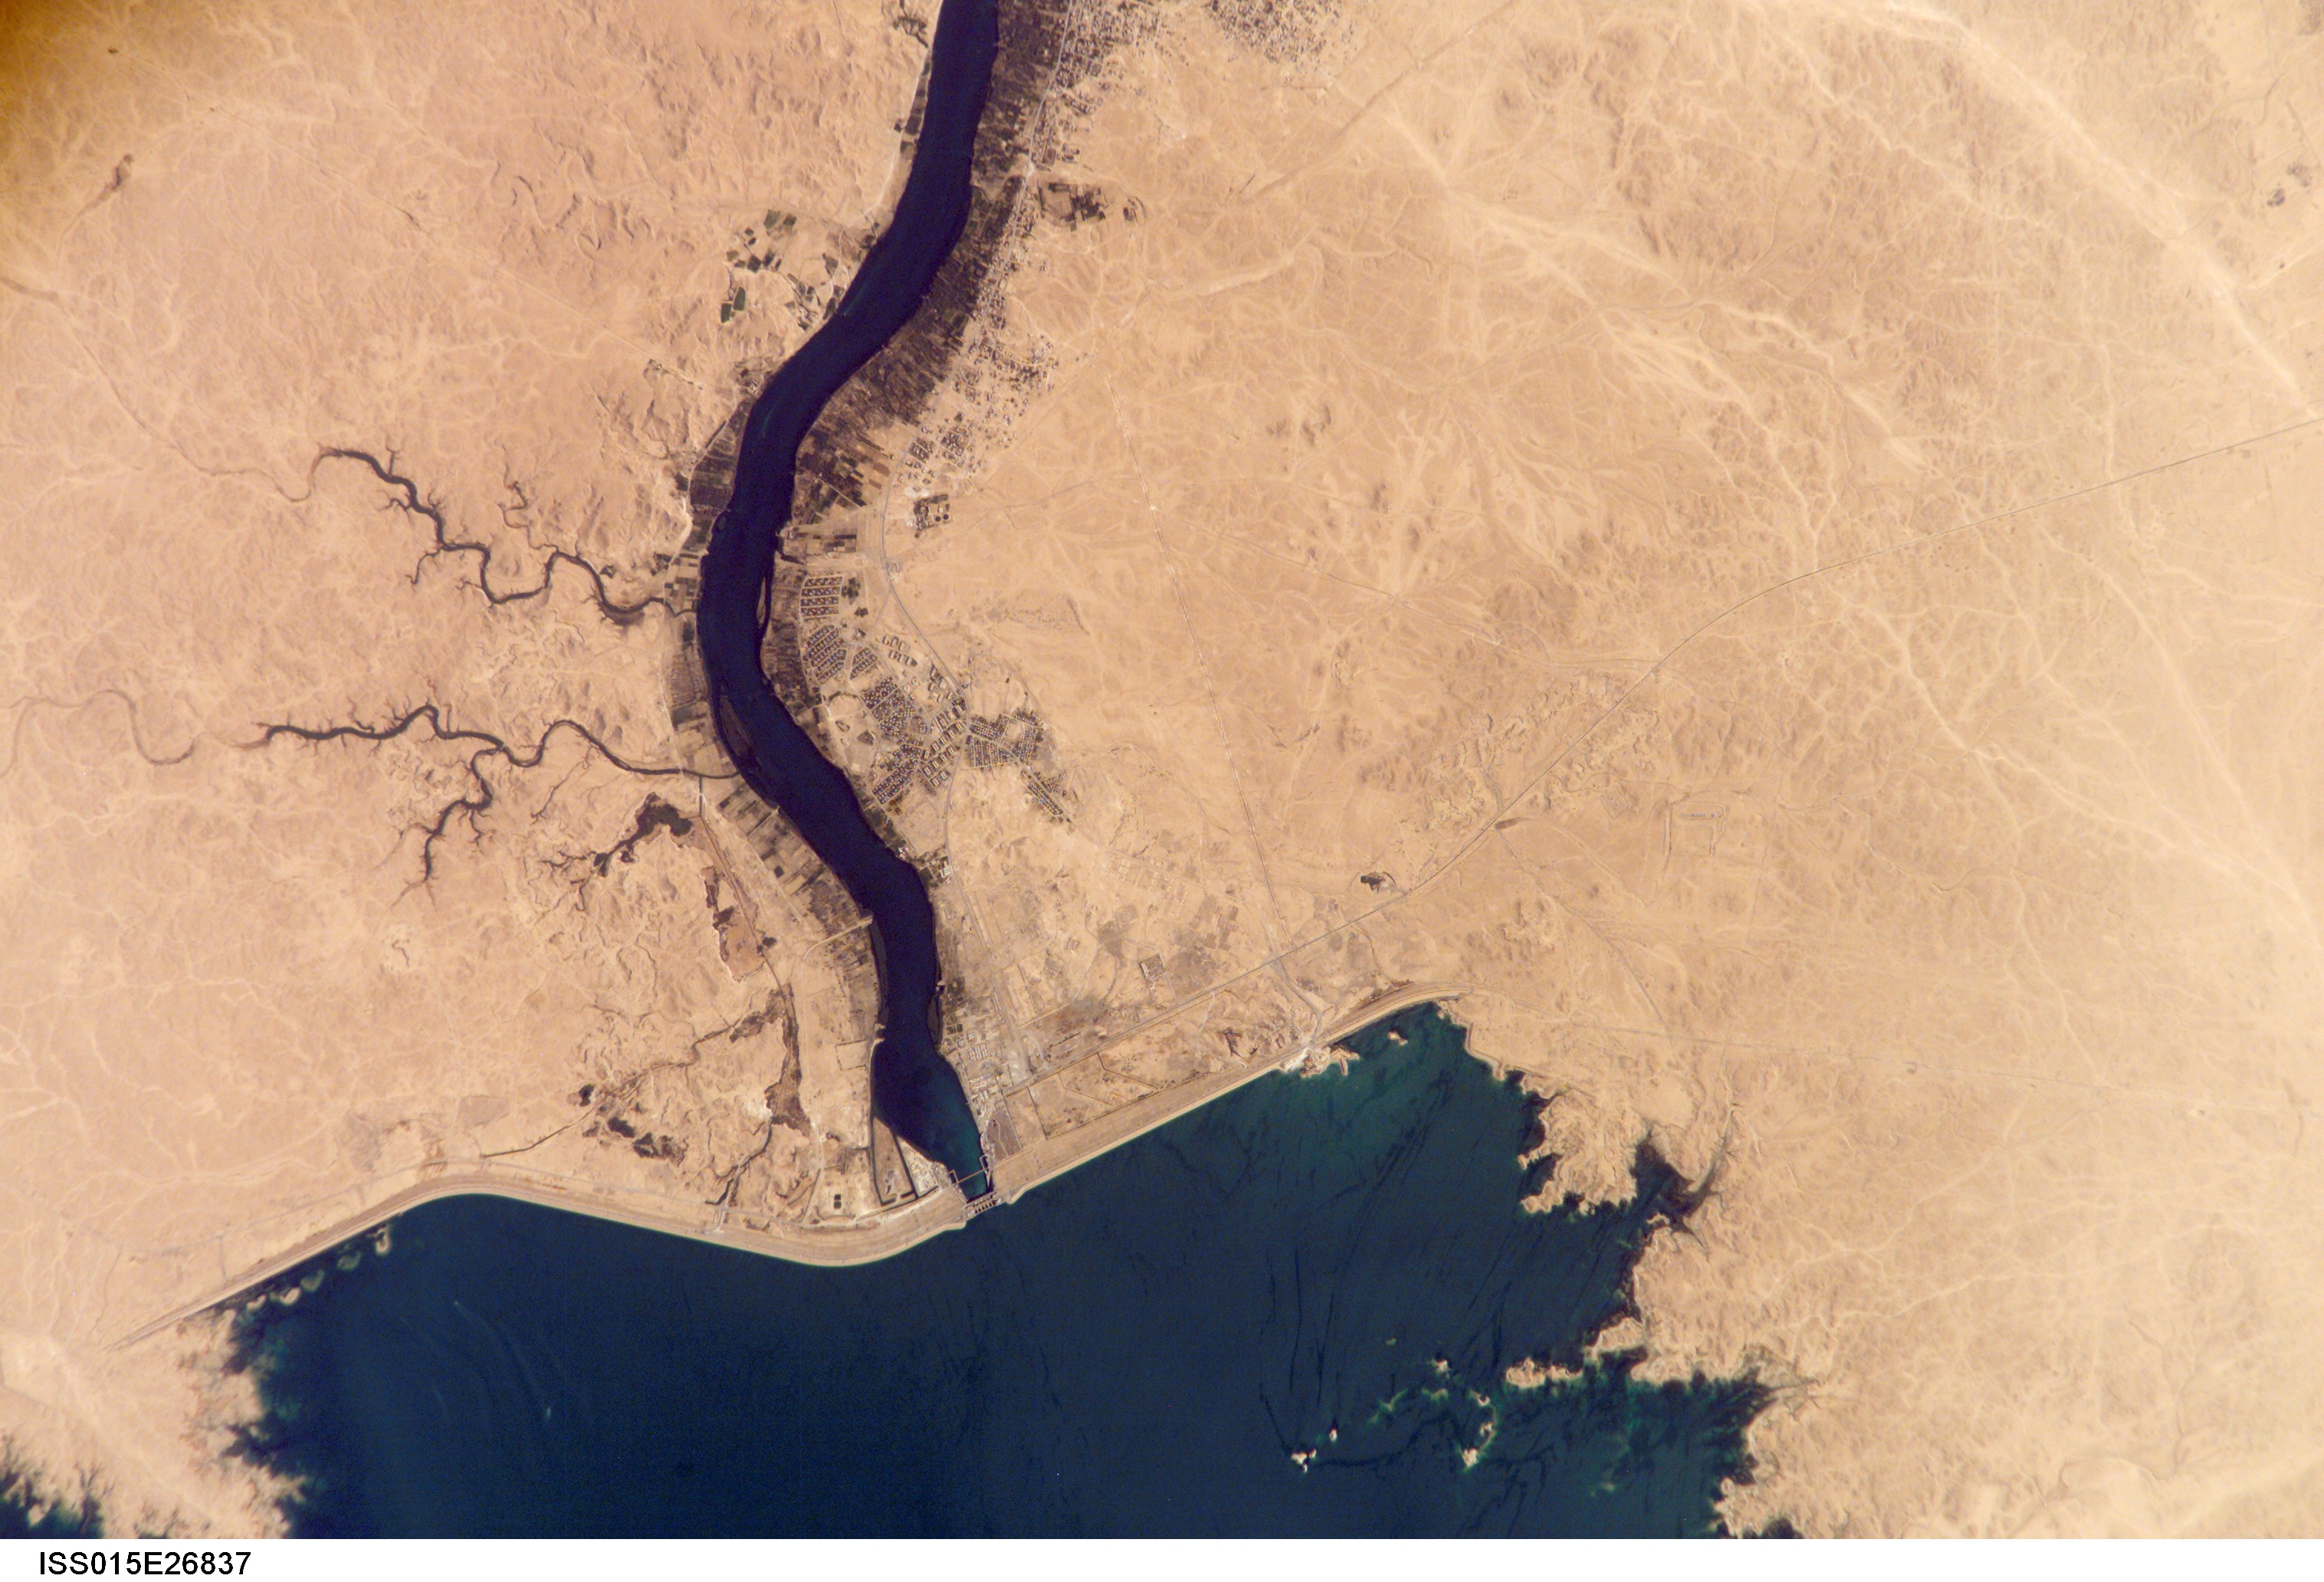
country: IRAQ
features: QADISIYAH DAM, EUPHRATES R
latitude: 34.2
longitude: 42.3
